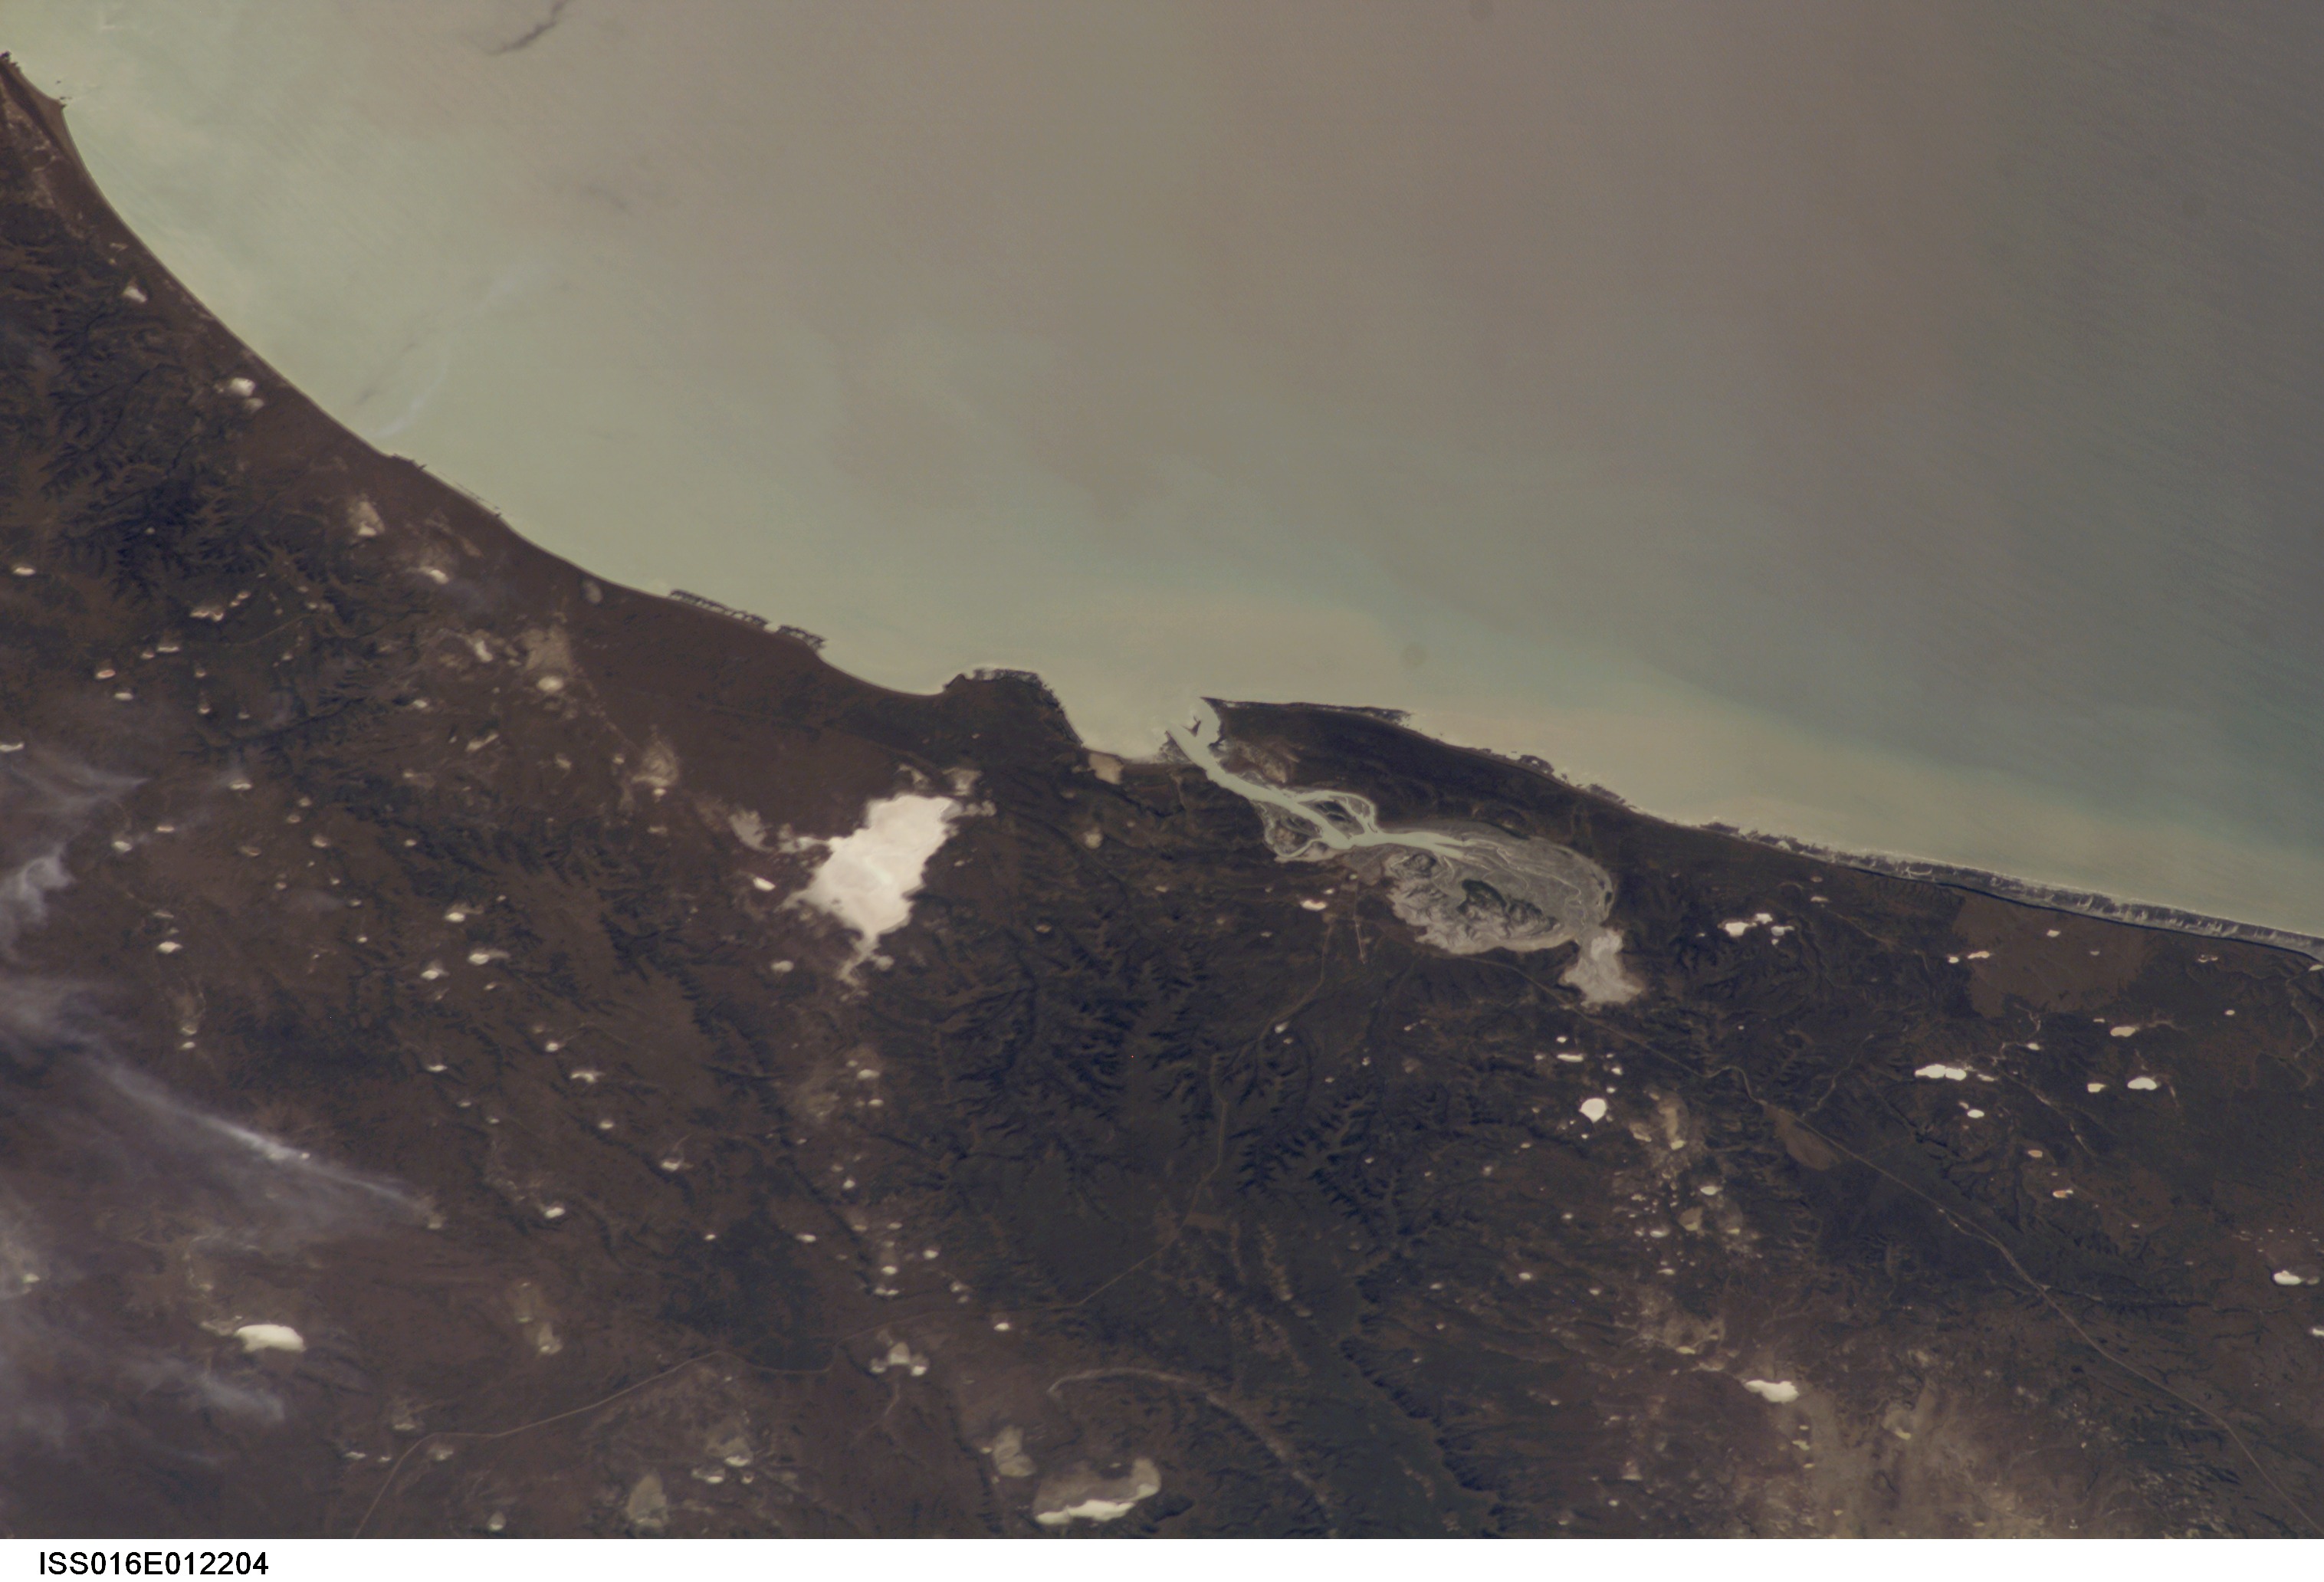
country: ARGENTINA
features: SAN JULIAN, PUNTA DESENGANO
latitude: -49.0
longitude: -67.5
